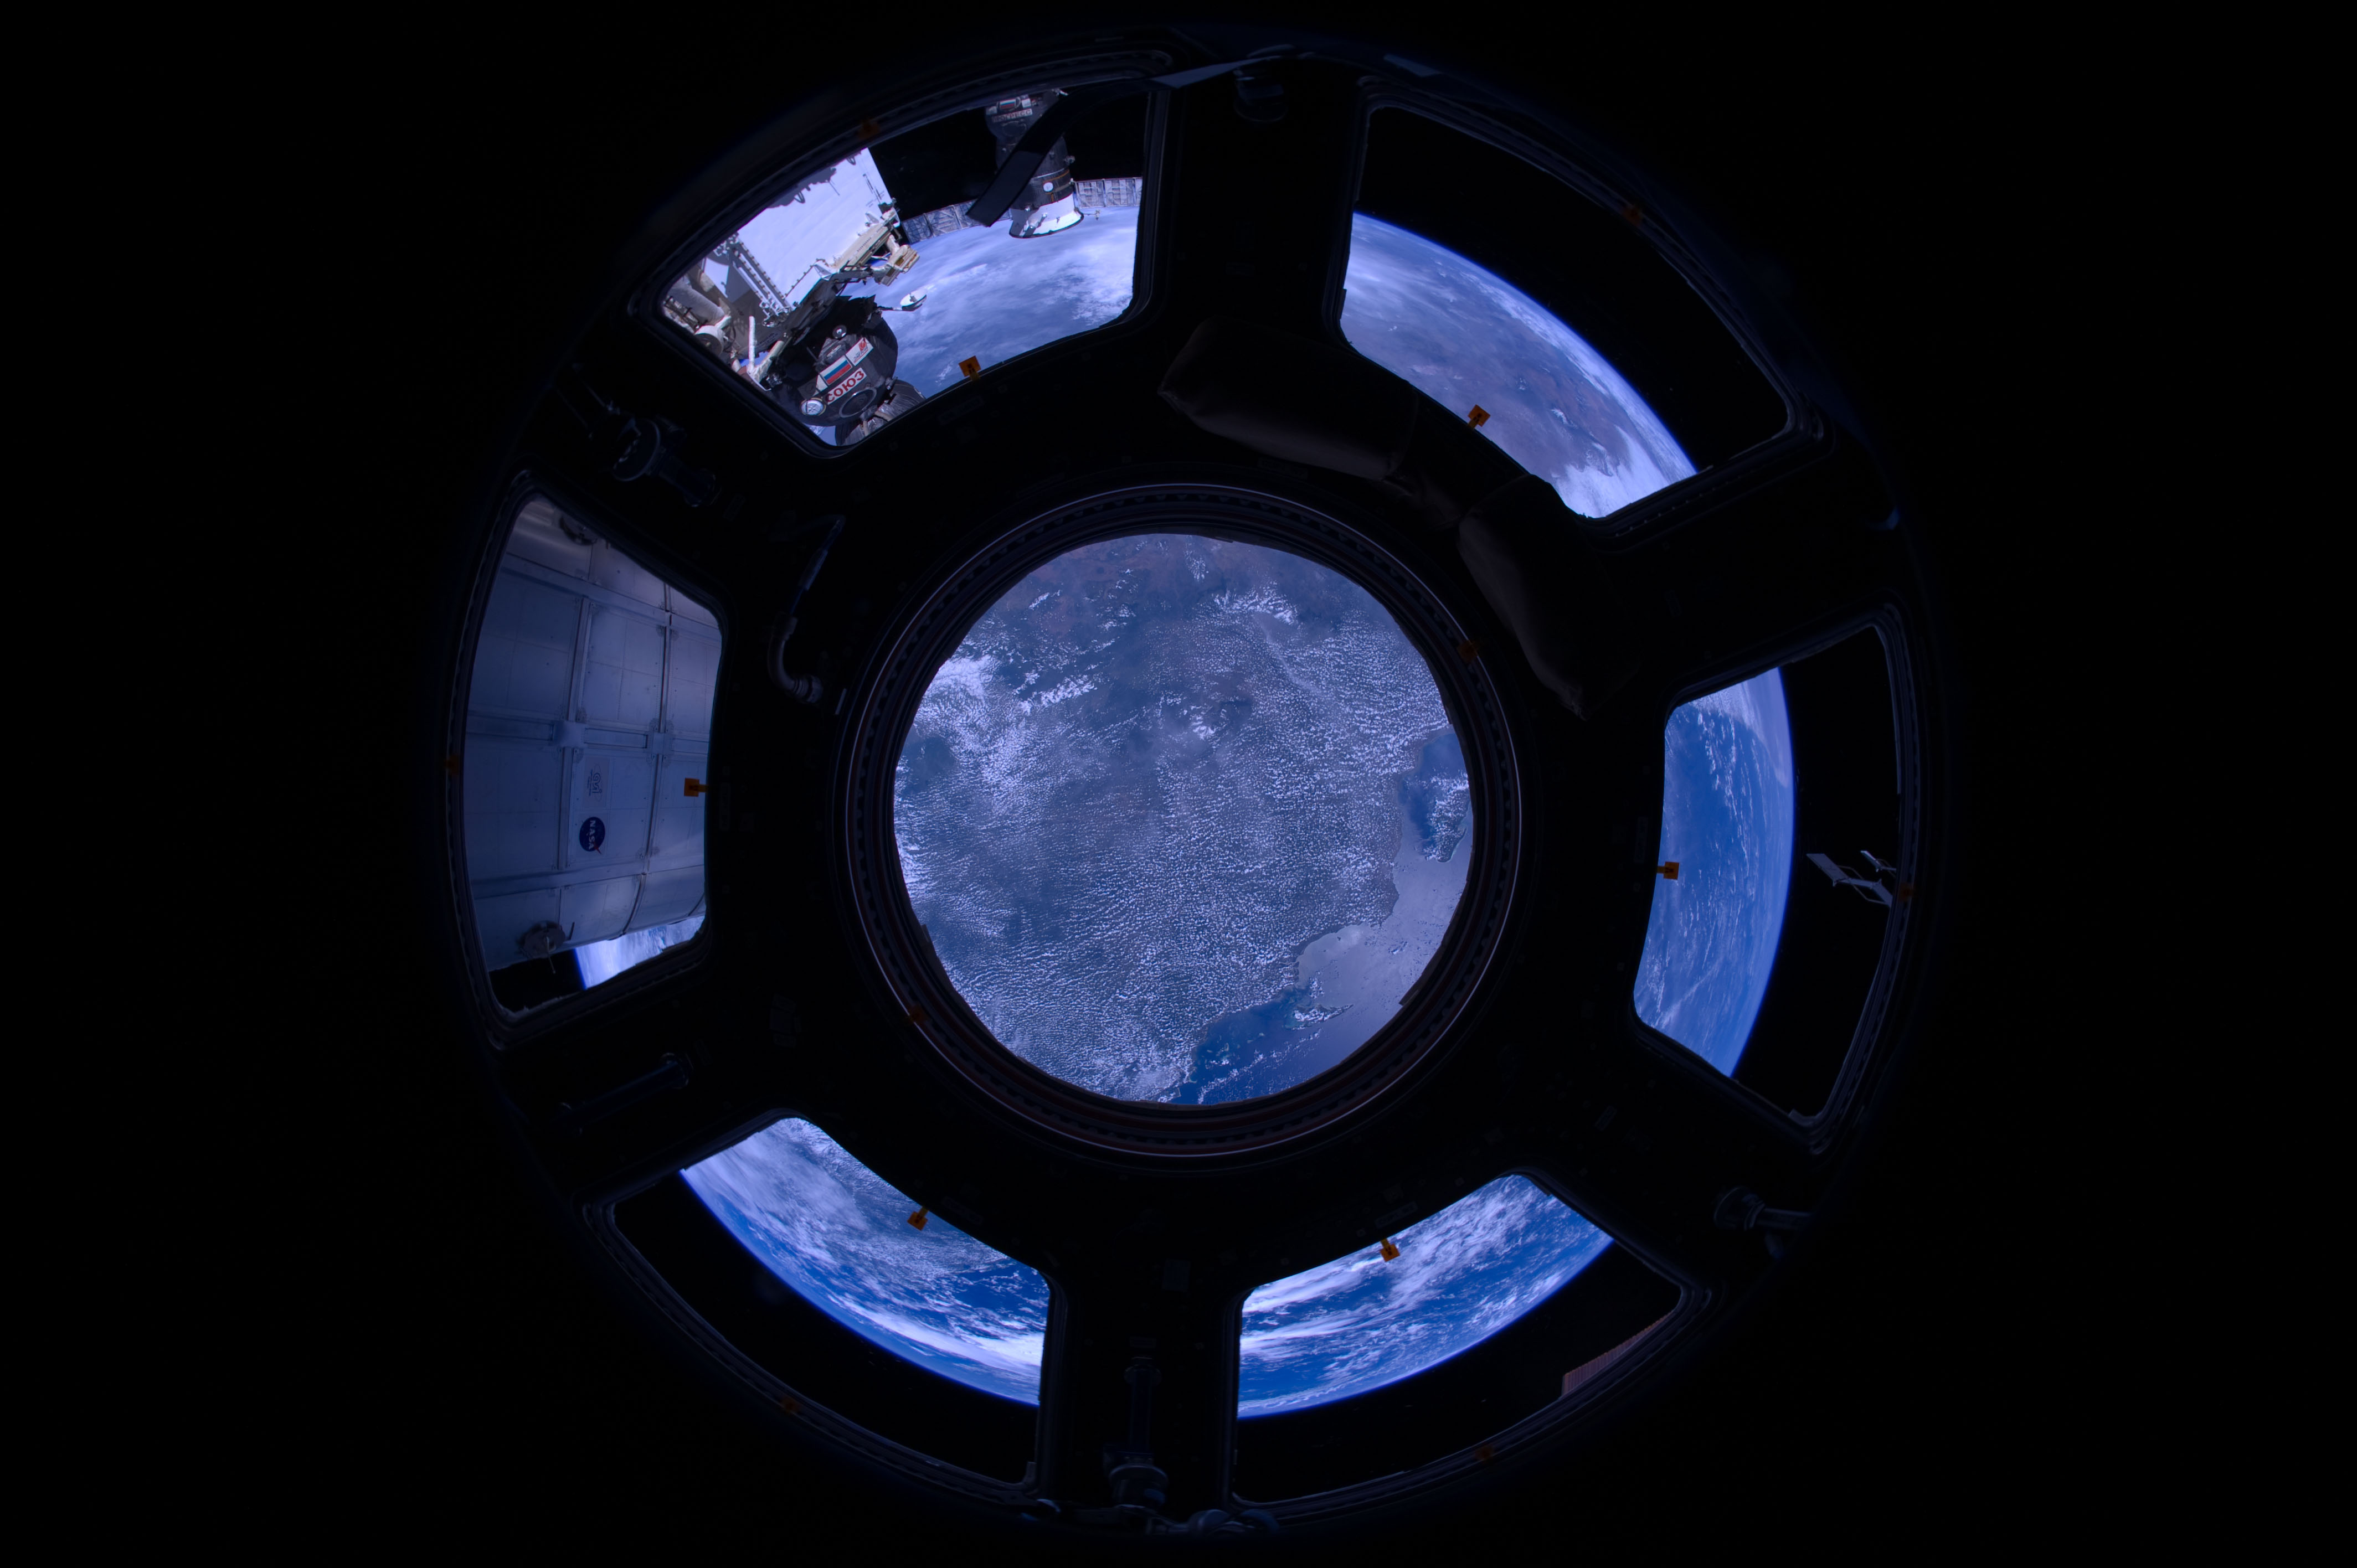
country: TANZANIA
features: MAHENGE SCARP, ULUGURU MTS., ZANZIBAR
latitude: -8.0
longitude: 38.5
